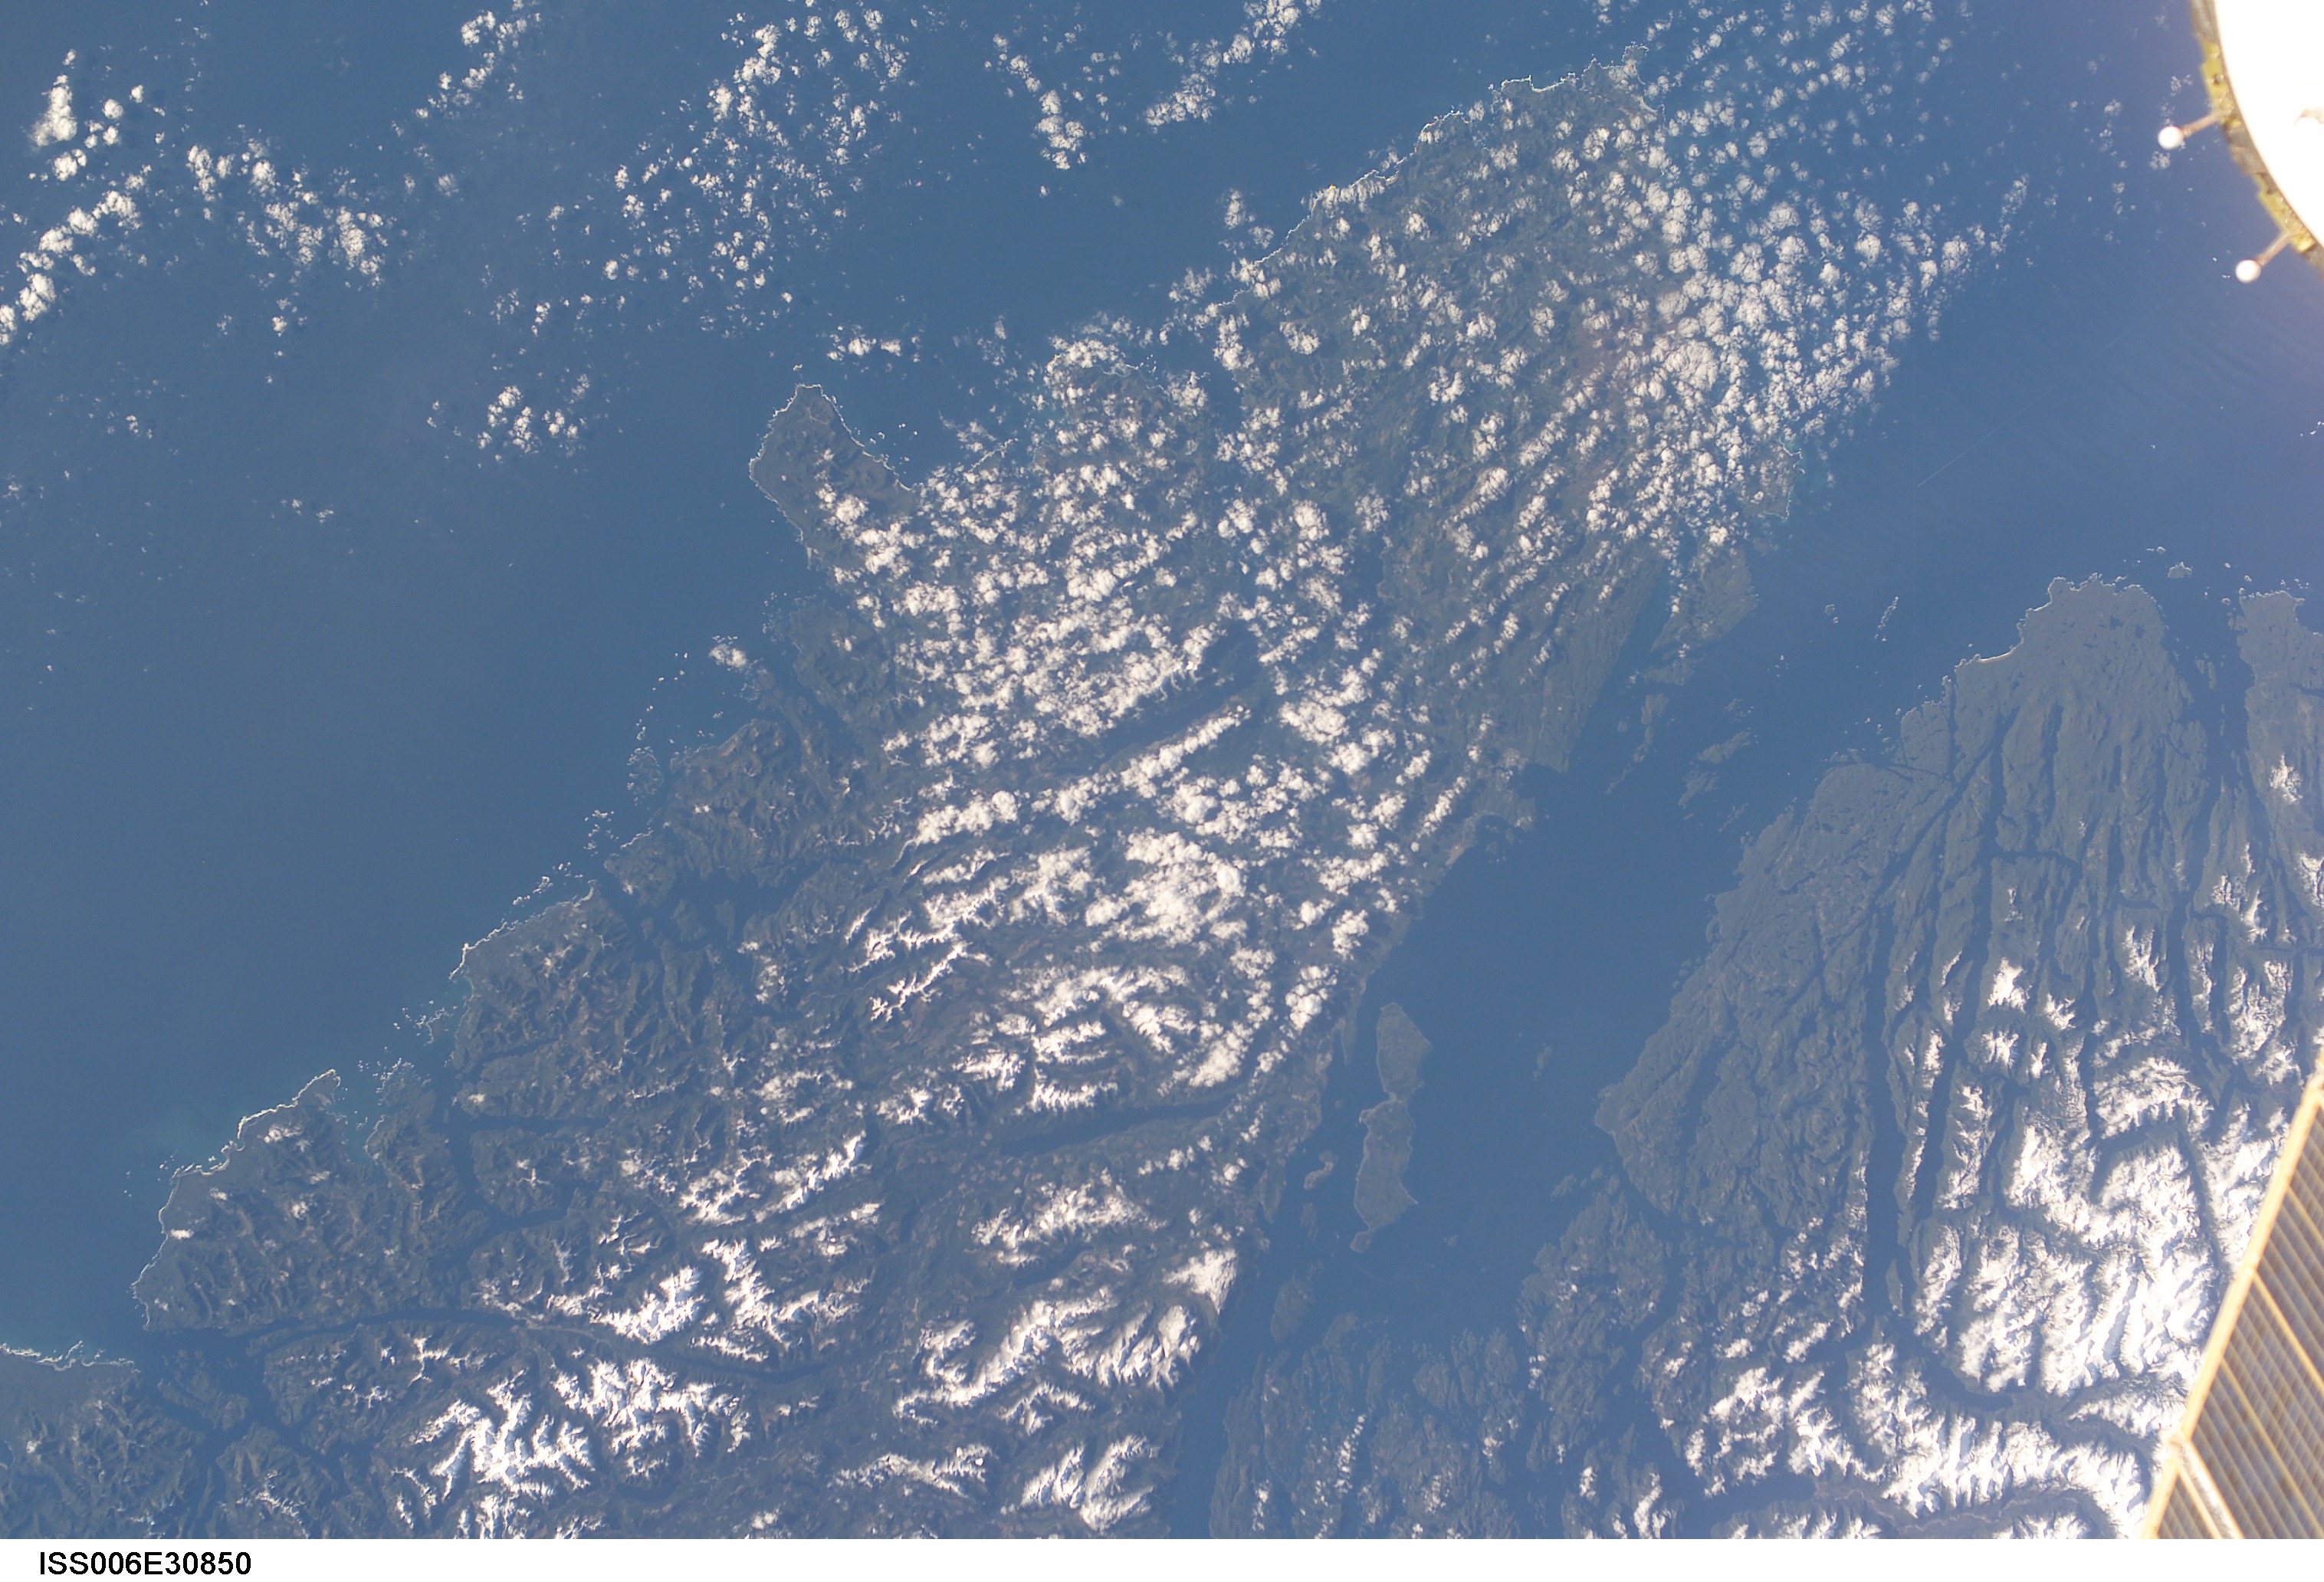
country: CANADA-BC
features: VANCOUVER ISLAND
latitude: 50.5
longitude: -127.5
